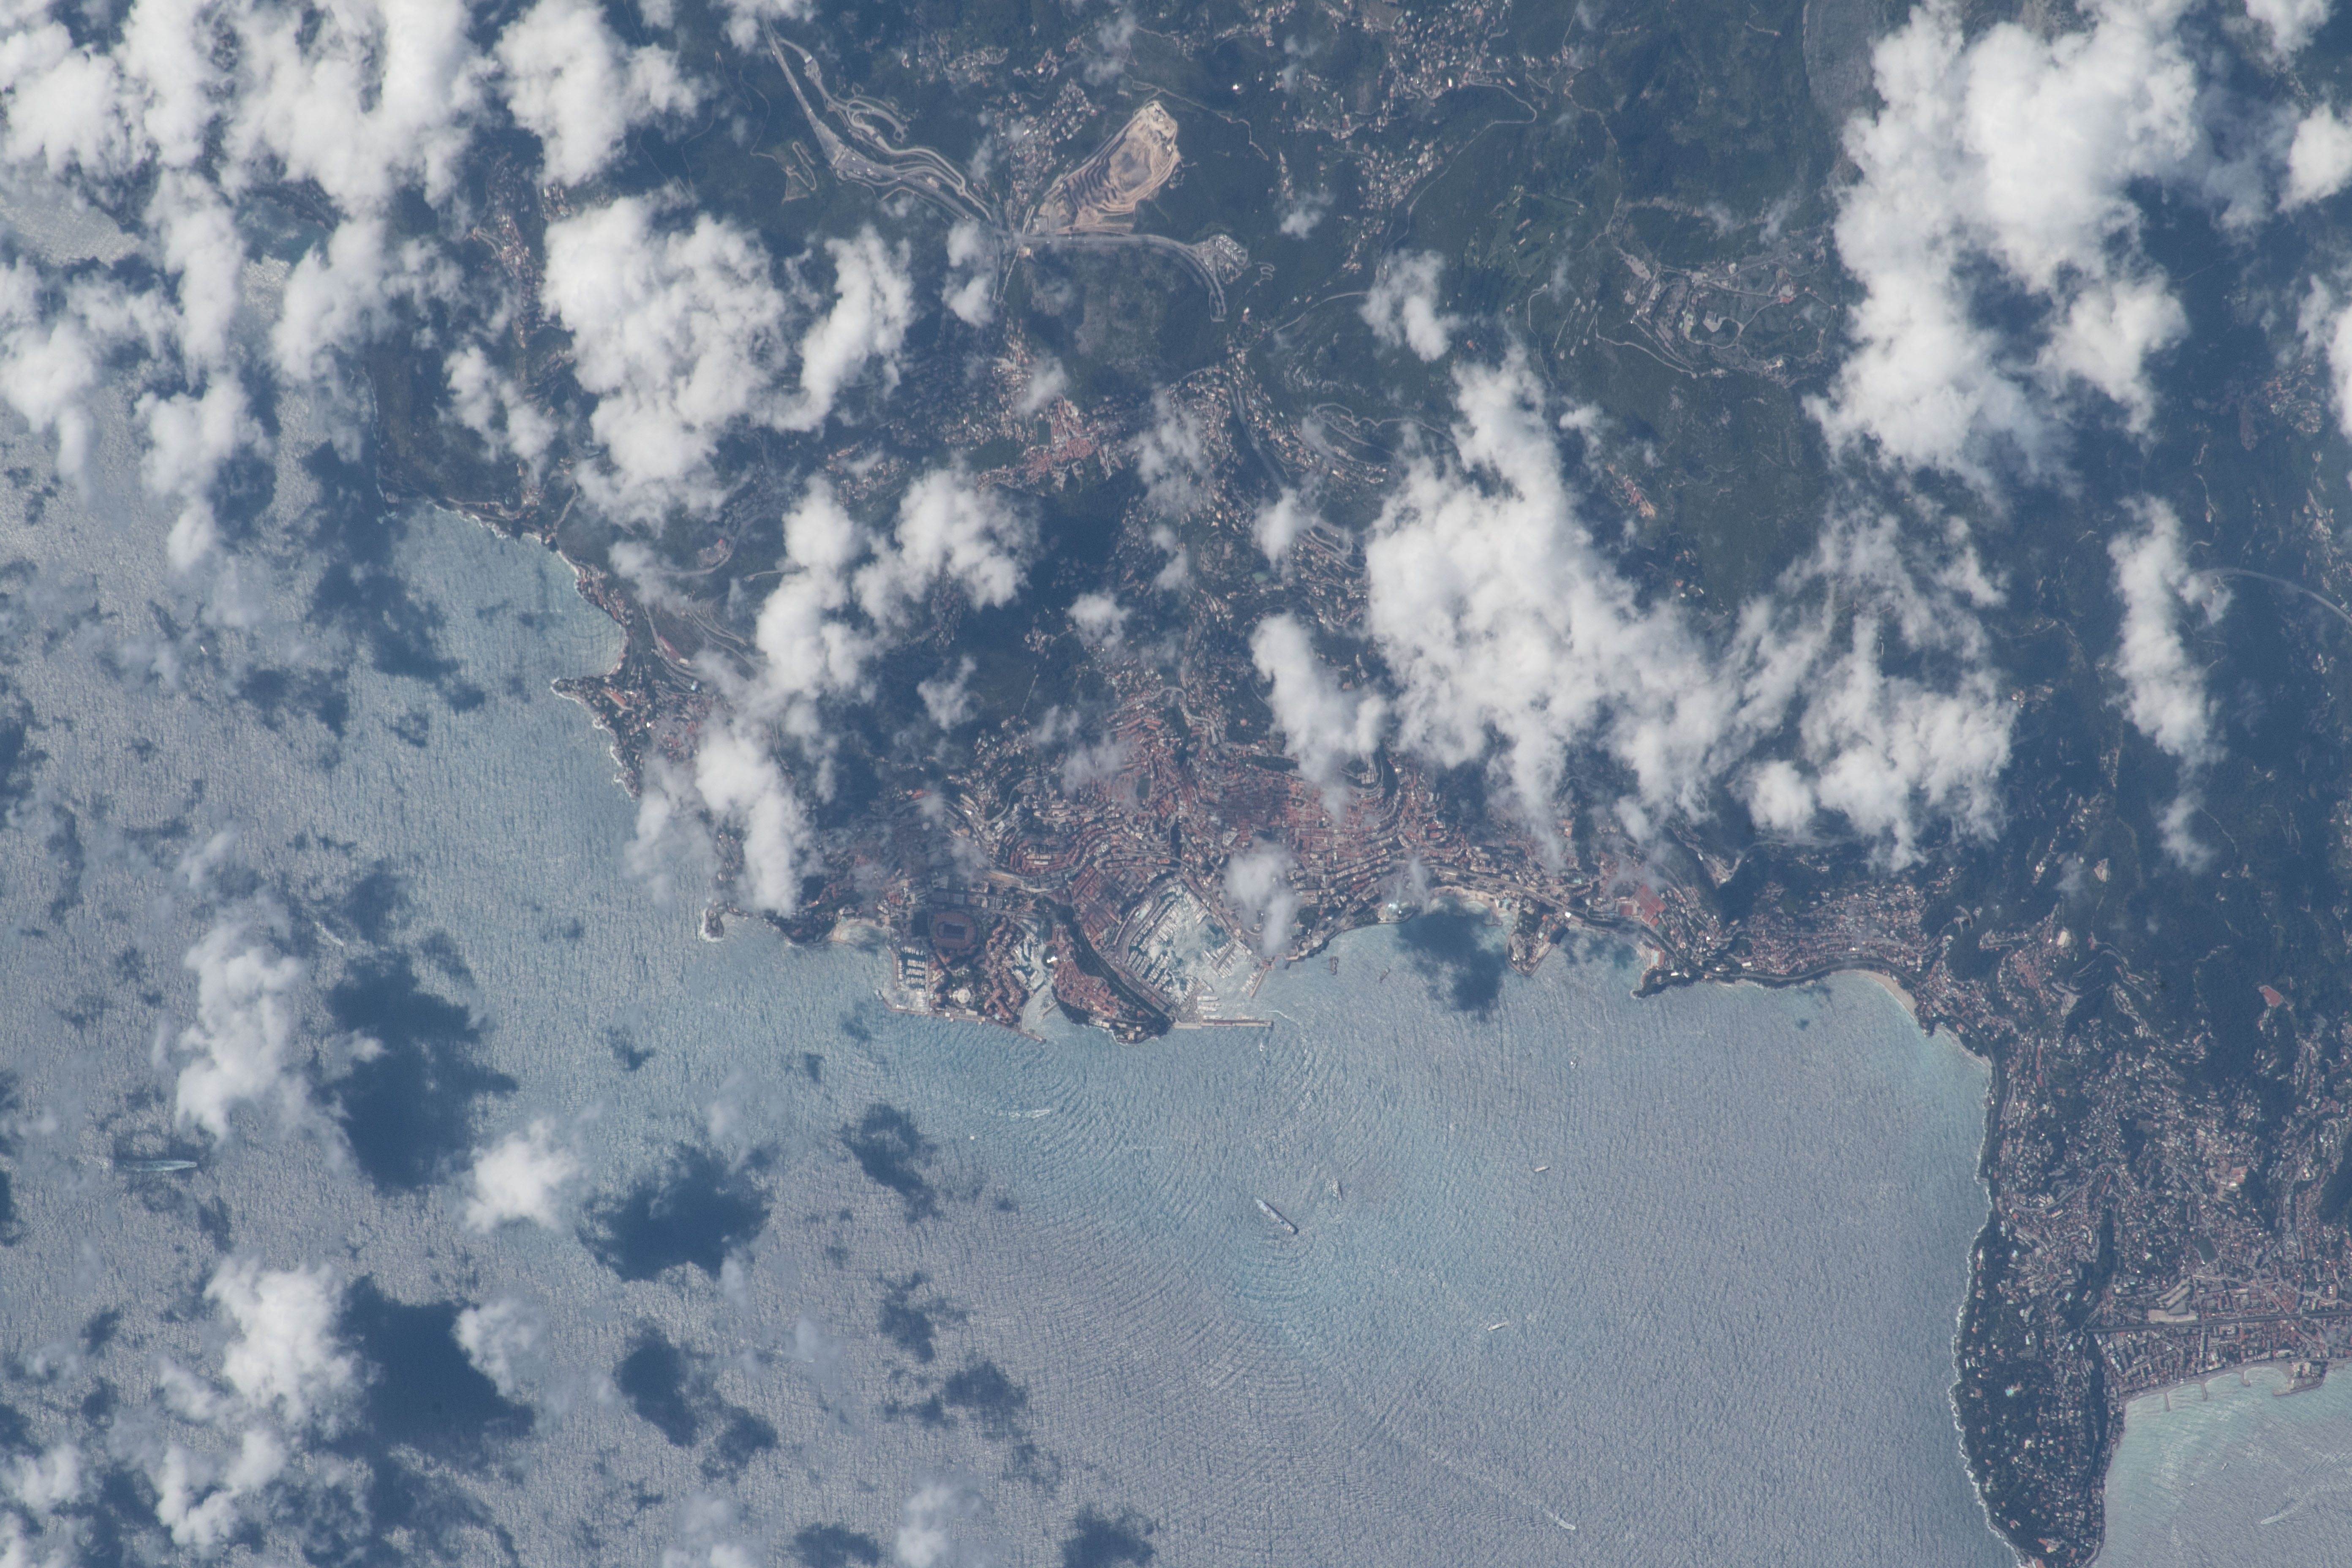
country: FRANCE
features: MONACO, ROQUEBRUNE CAP MARTIN
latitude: 43.7
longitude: 7.4
